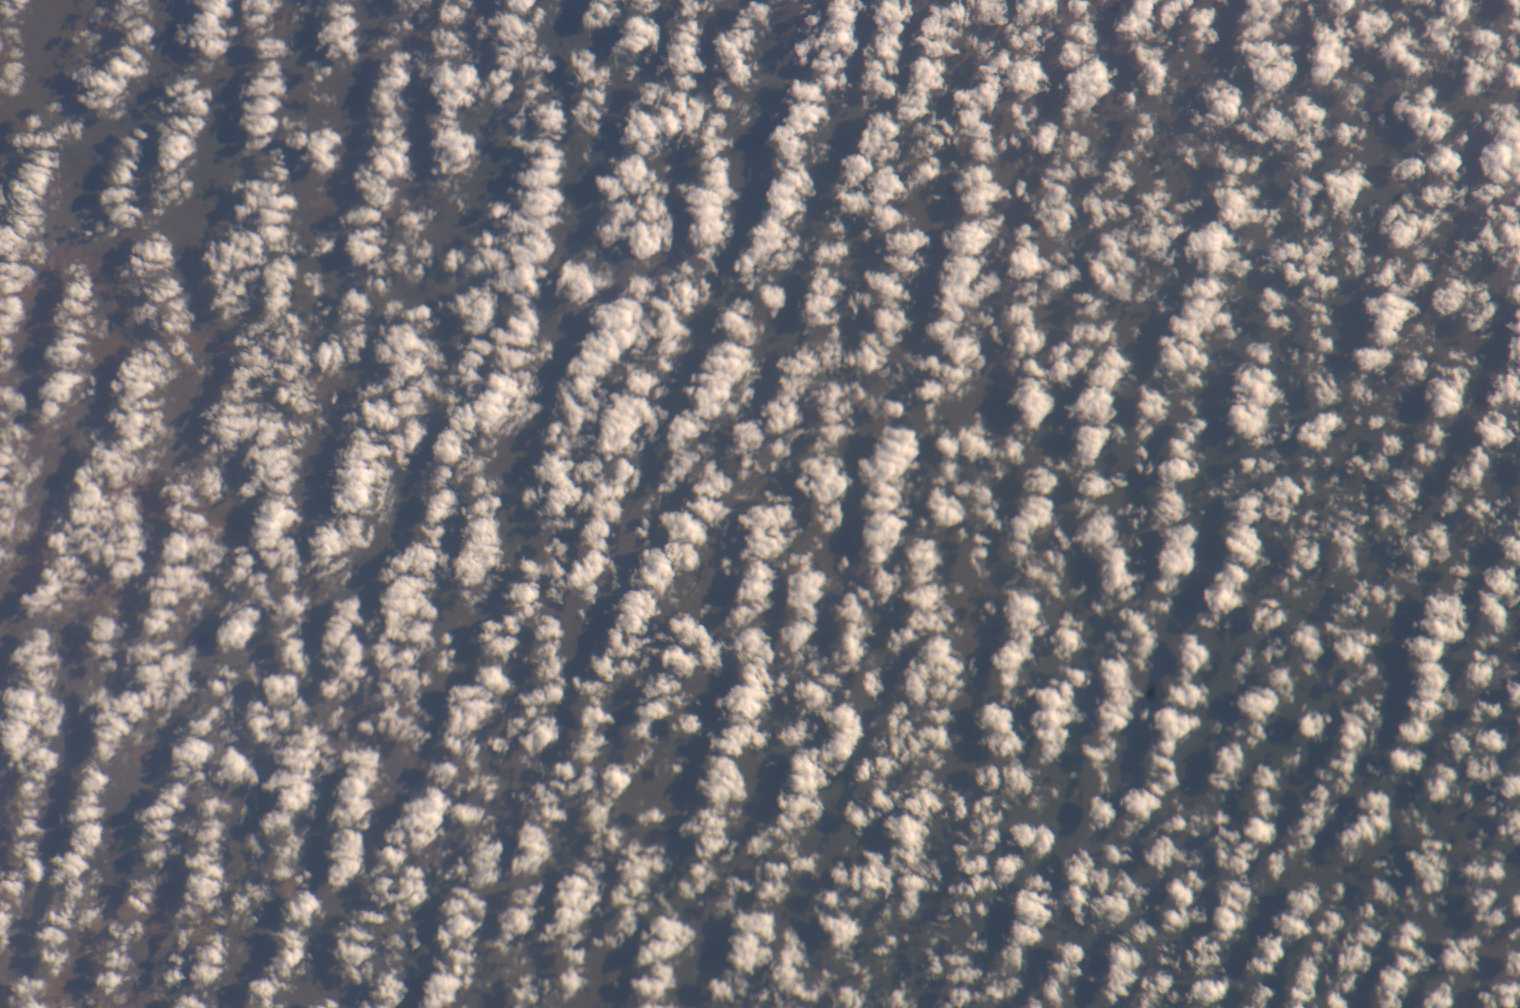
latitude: 2.5
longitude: 44.0
